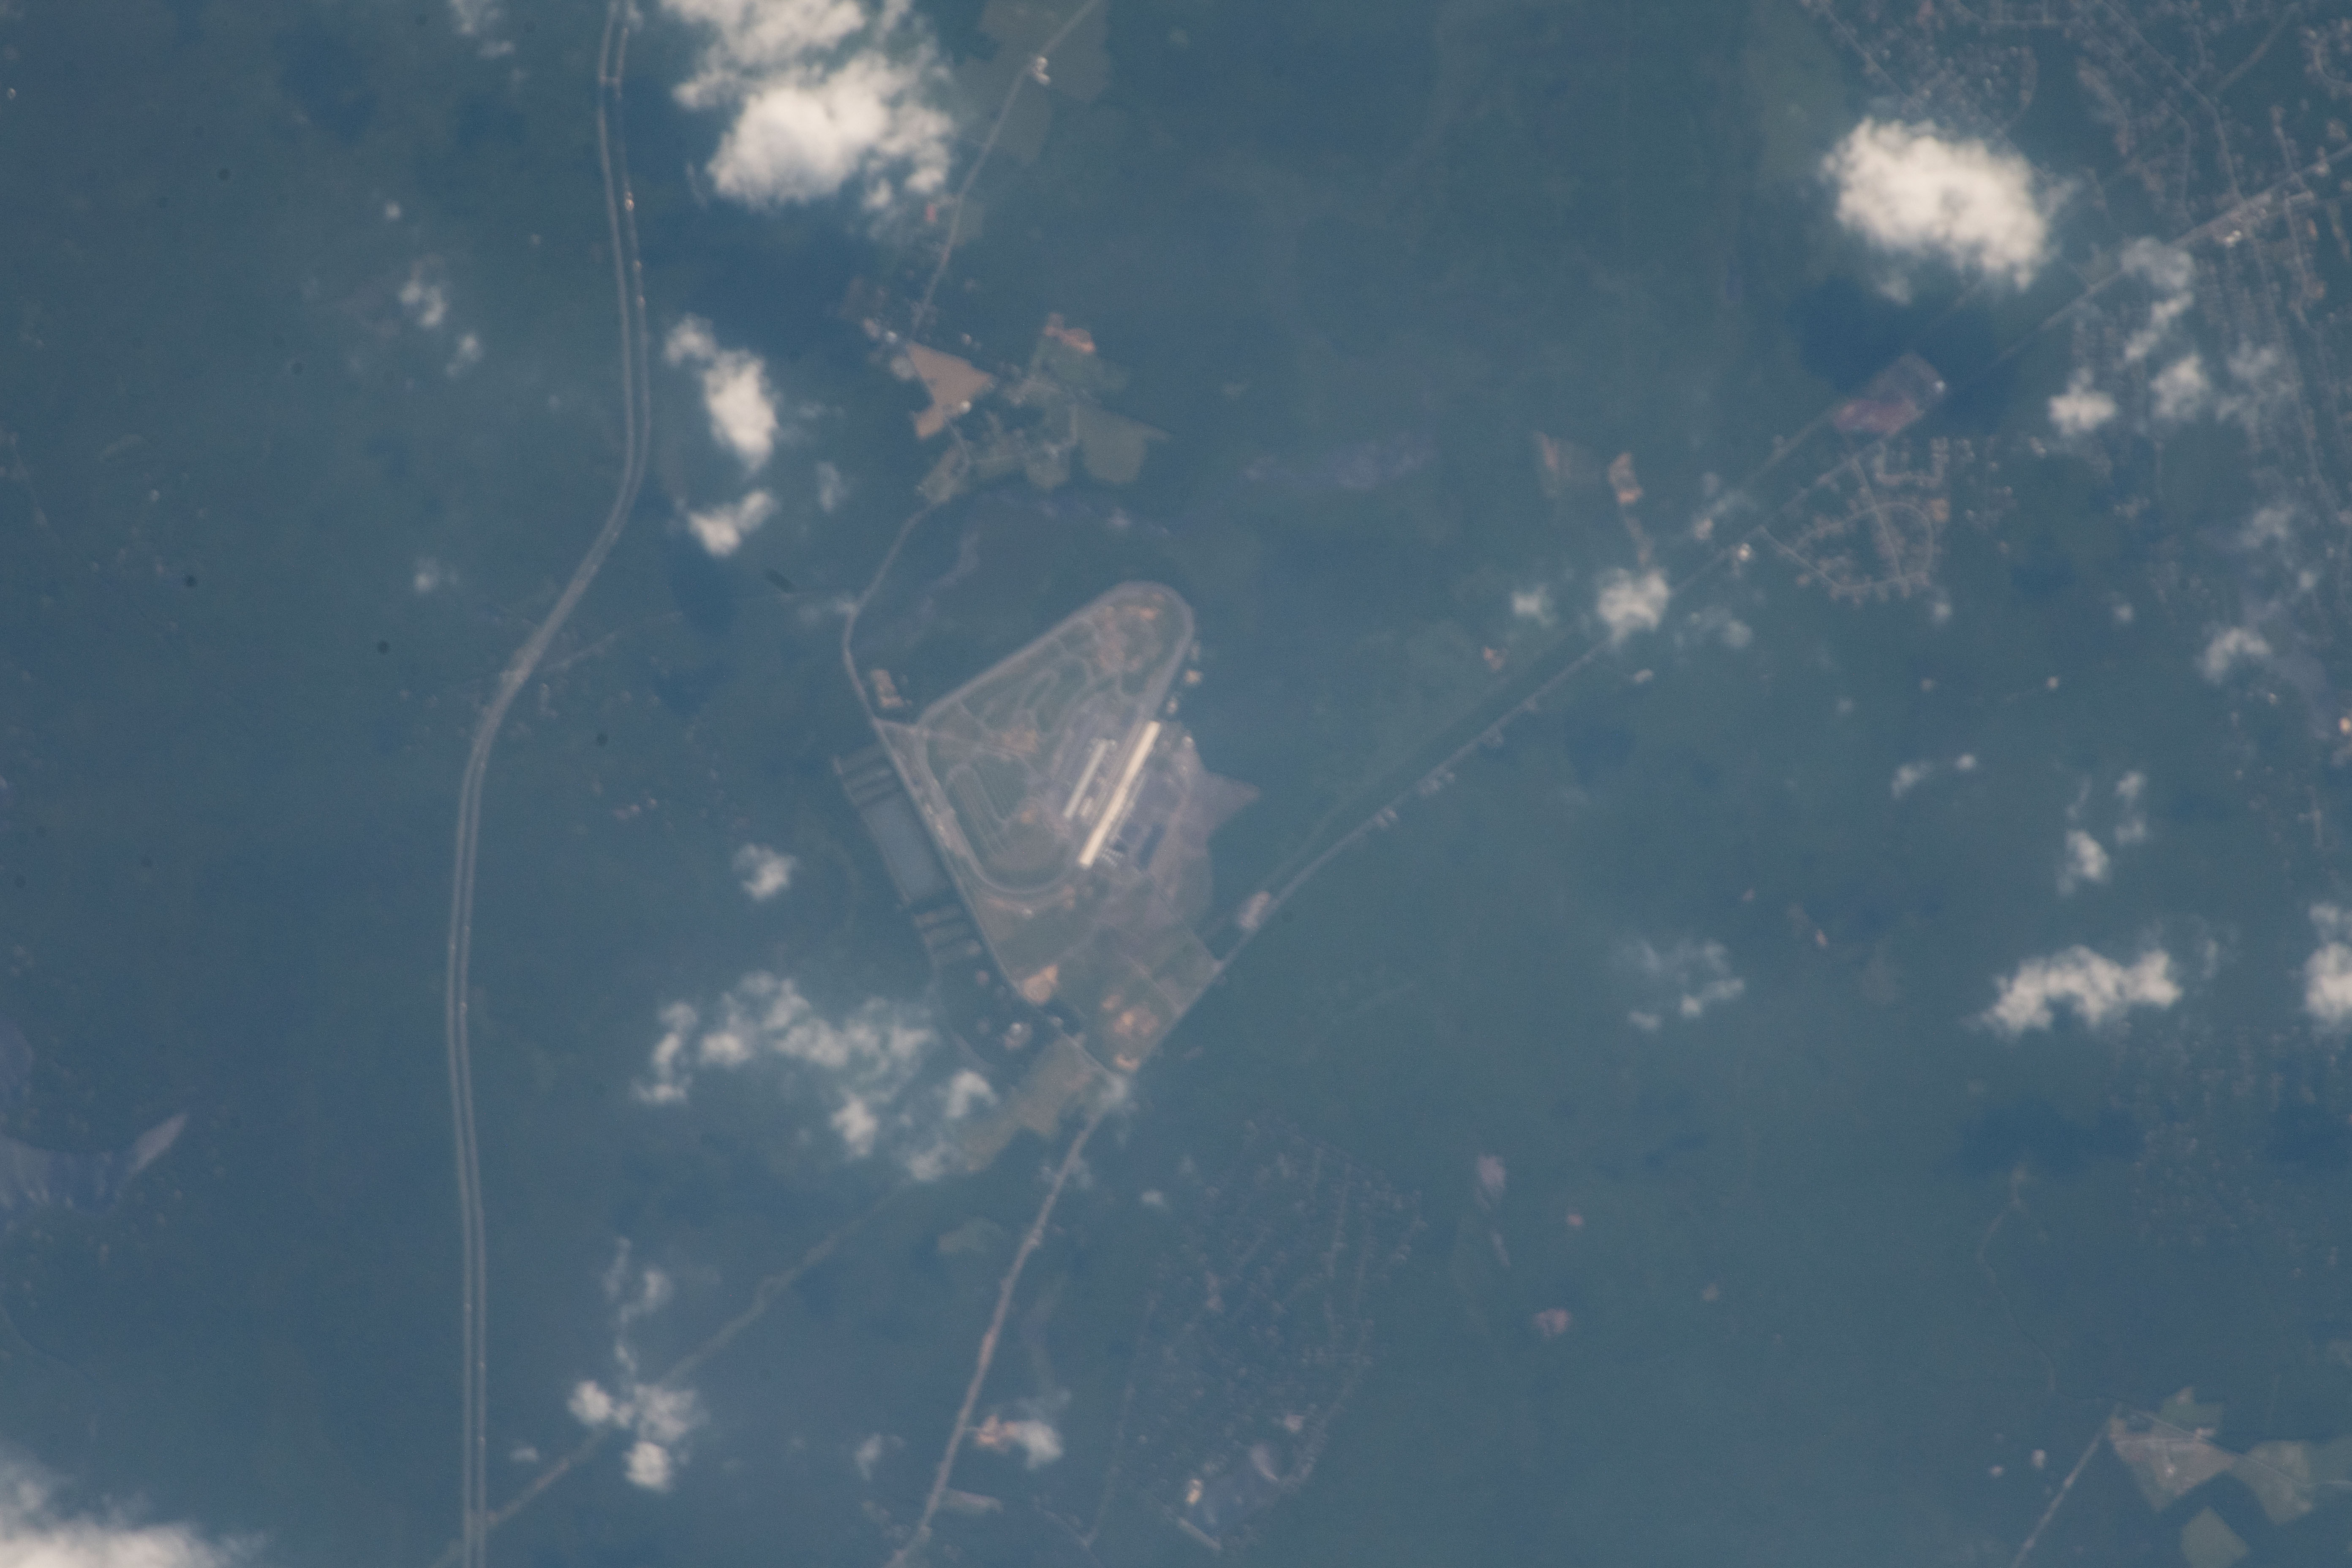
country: USA-PENNSYLVANIA
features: PONOCO RACEWAY, LONG POND, IH 80
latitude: 41.0
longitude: -75.5
